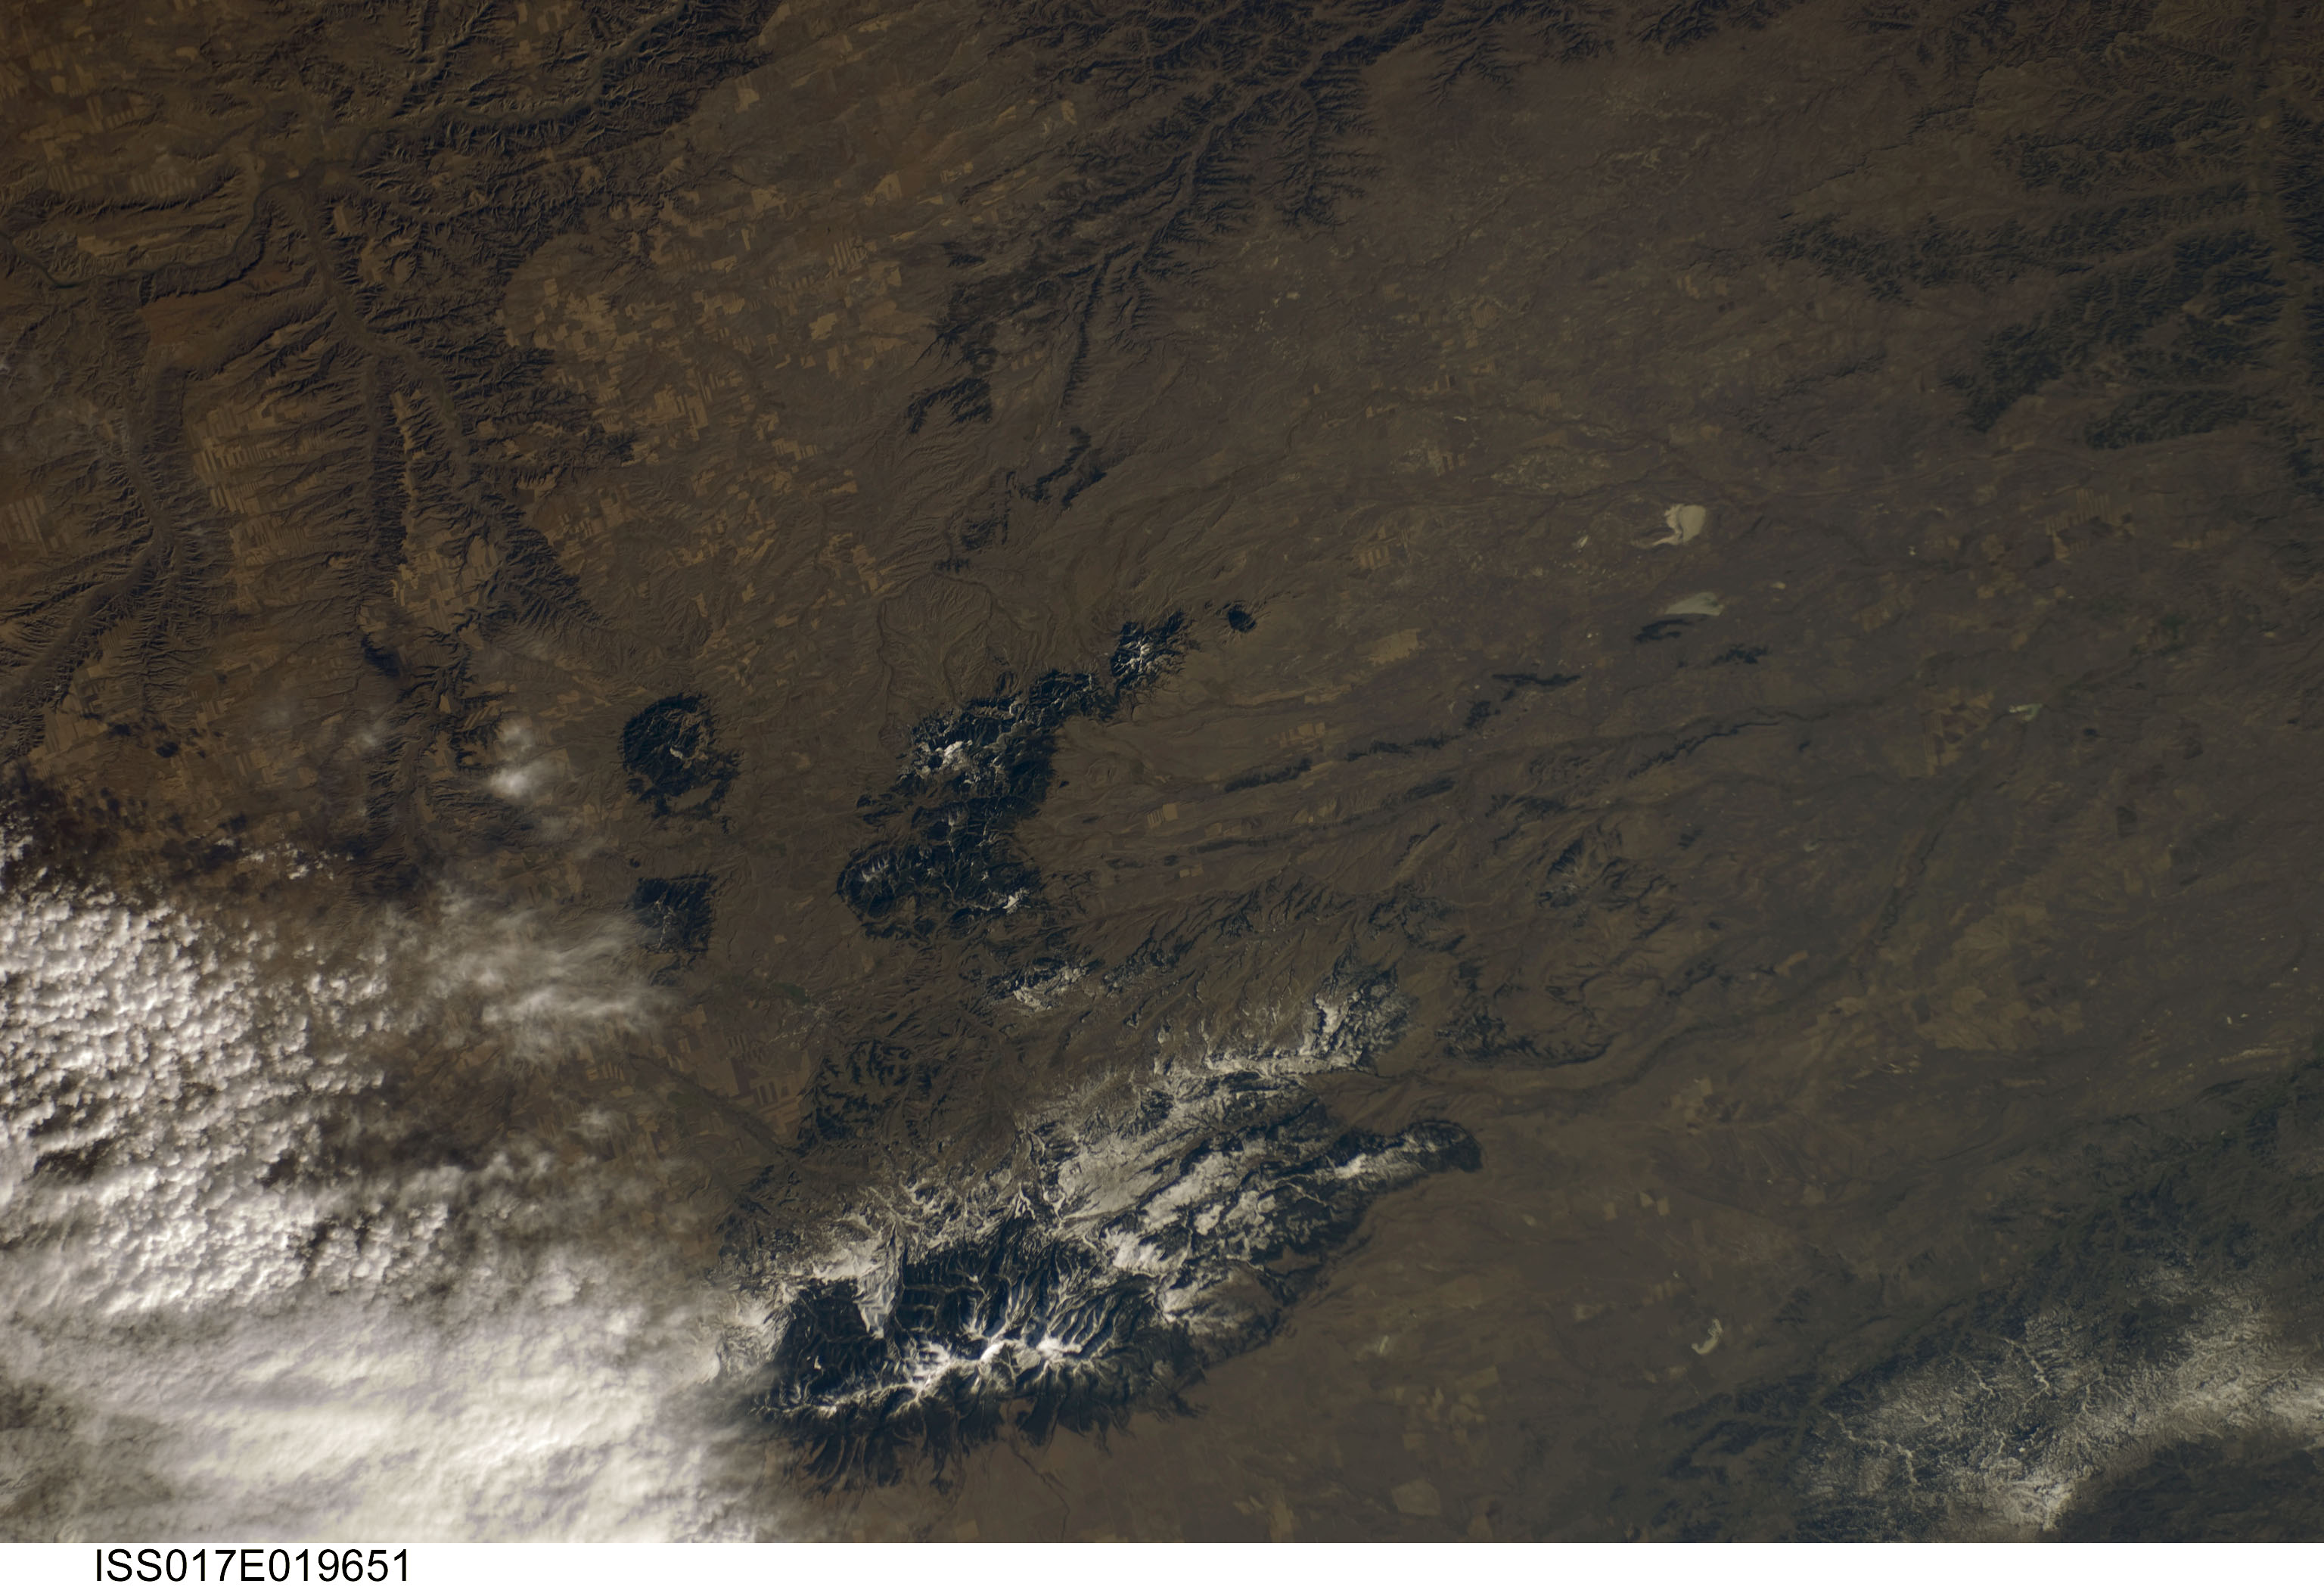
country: USA-MONTANA
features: BIG SNOWY MTS., MISSOURI RIVER, AGR.
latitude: 47.1
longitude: -109.1
